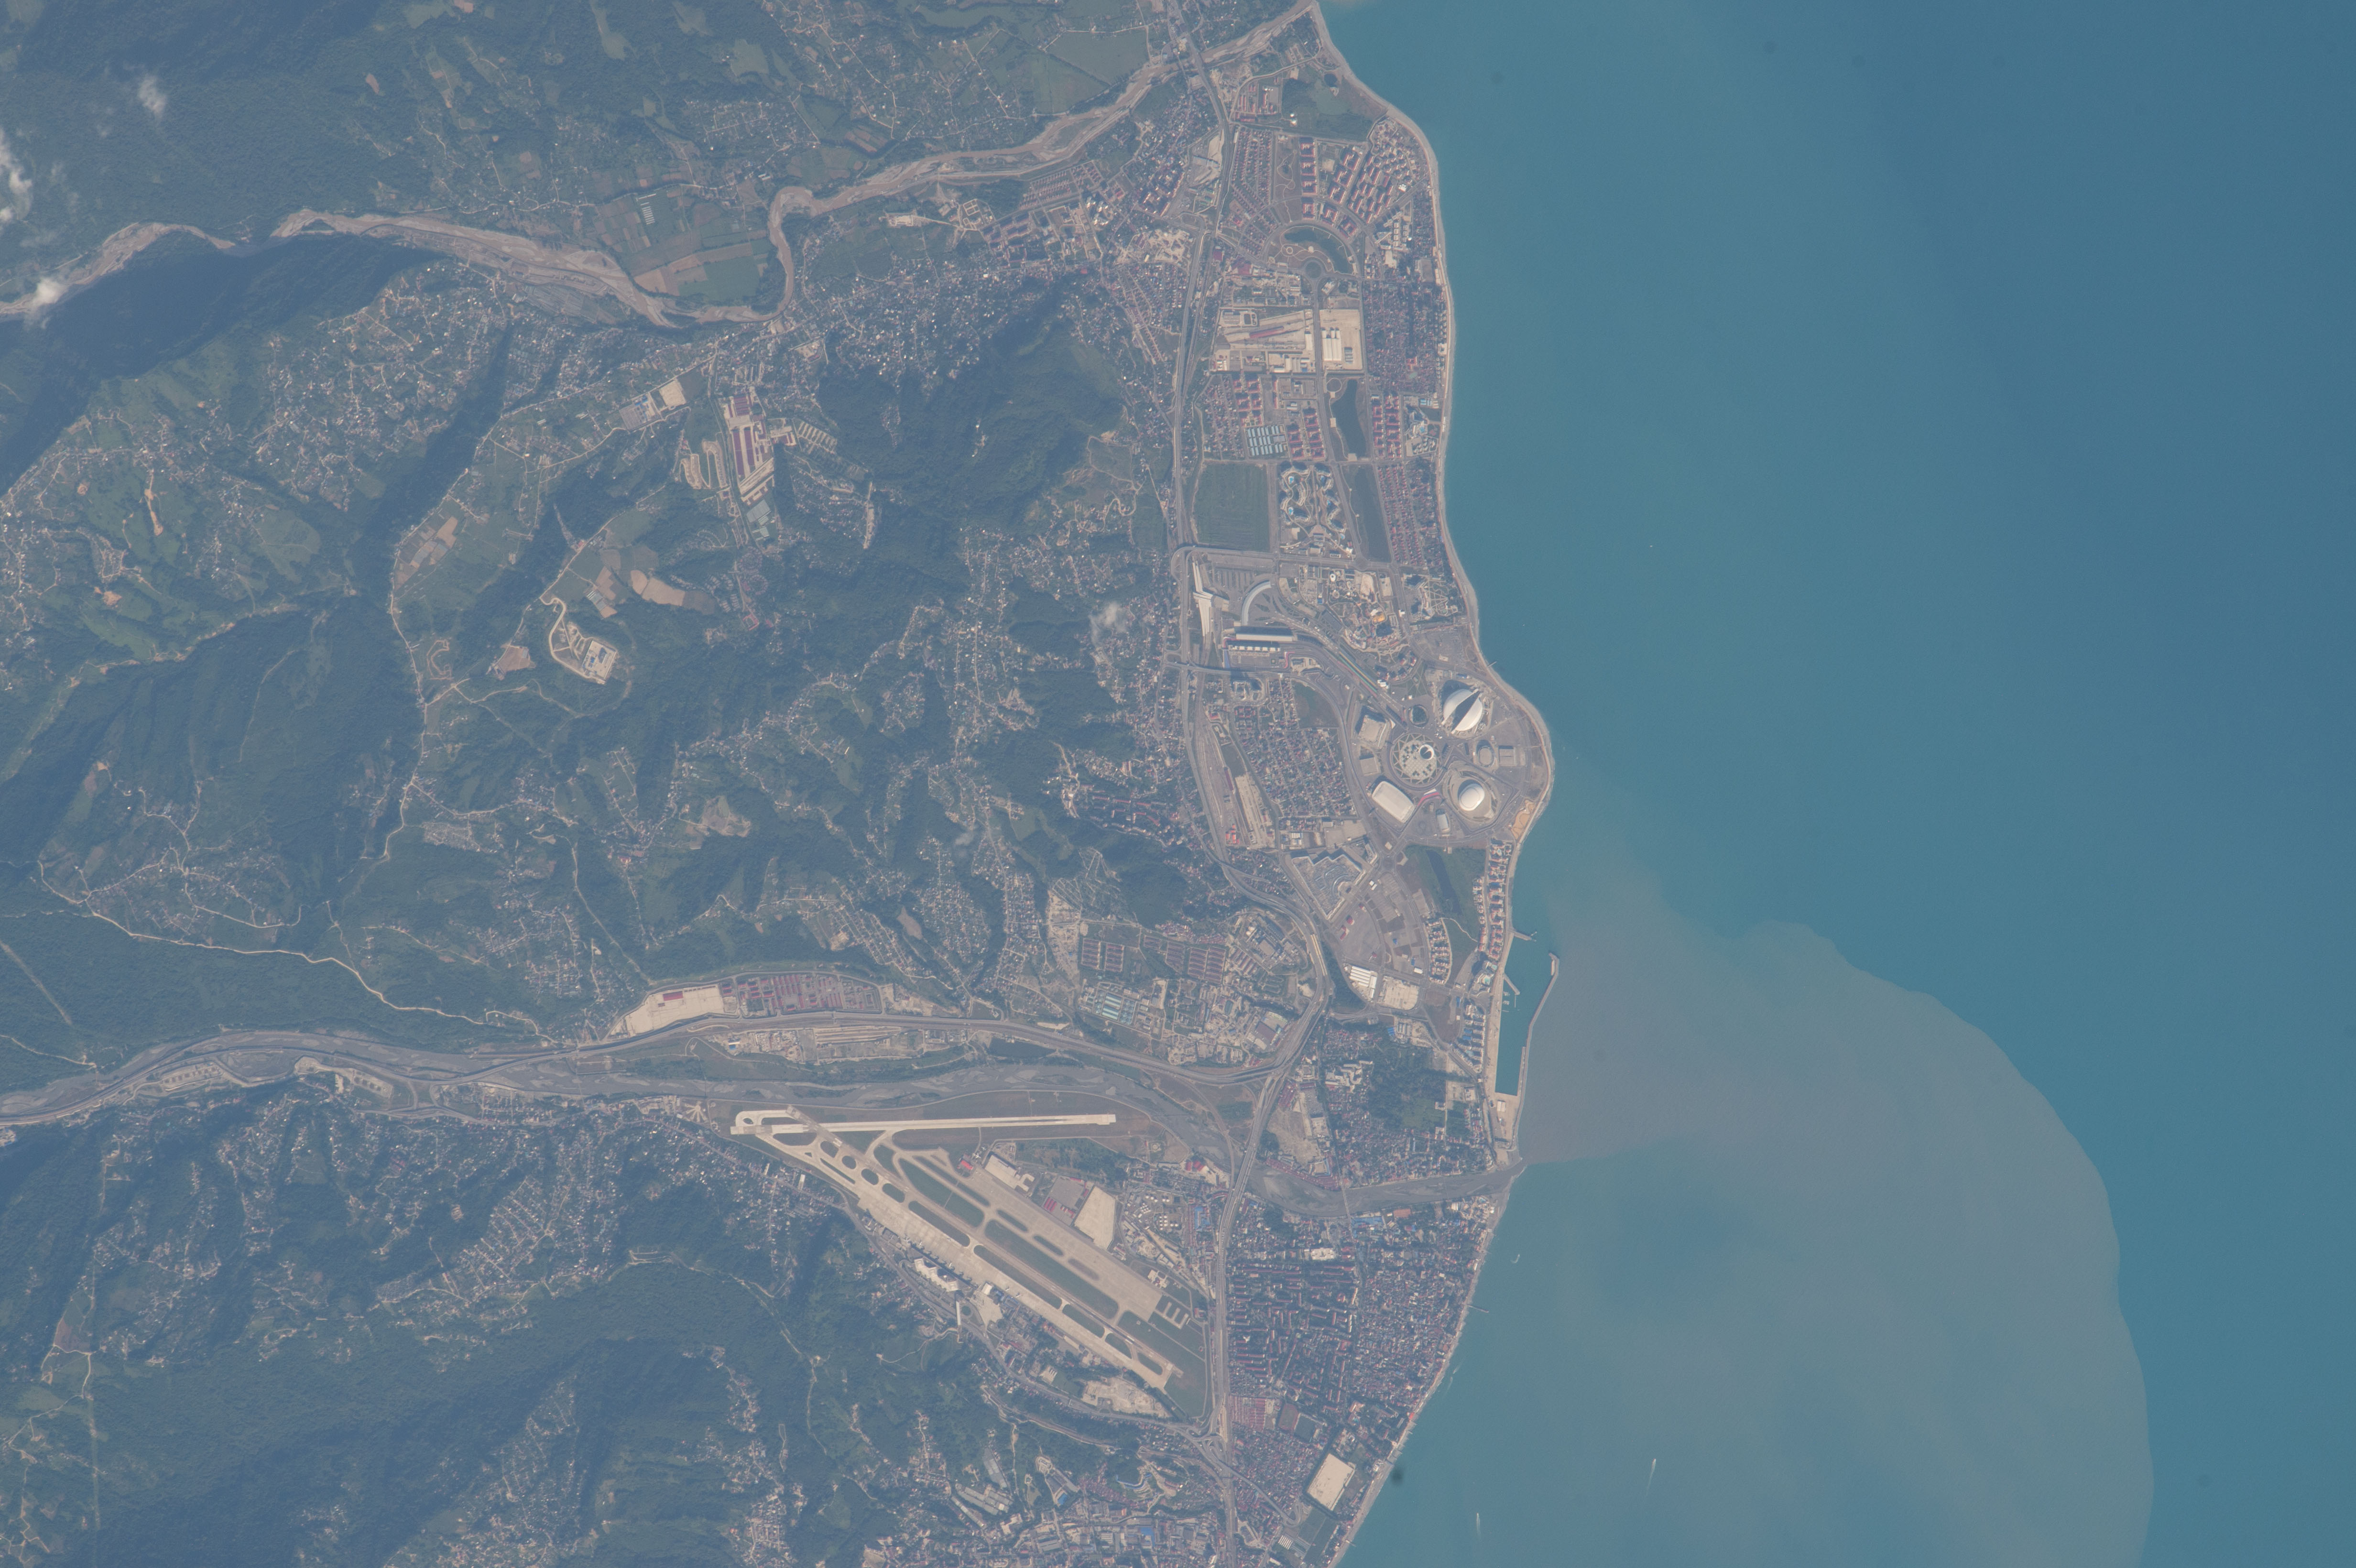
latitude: 43.4
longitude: 40.0
